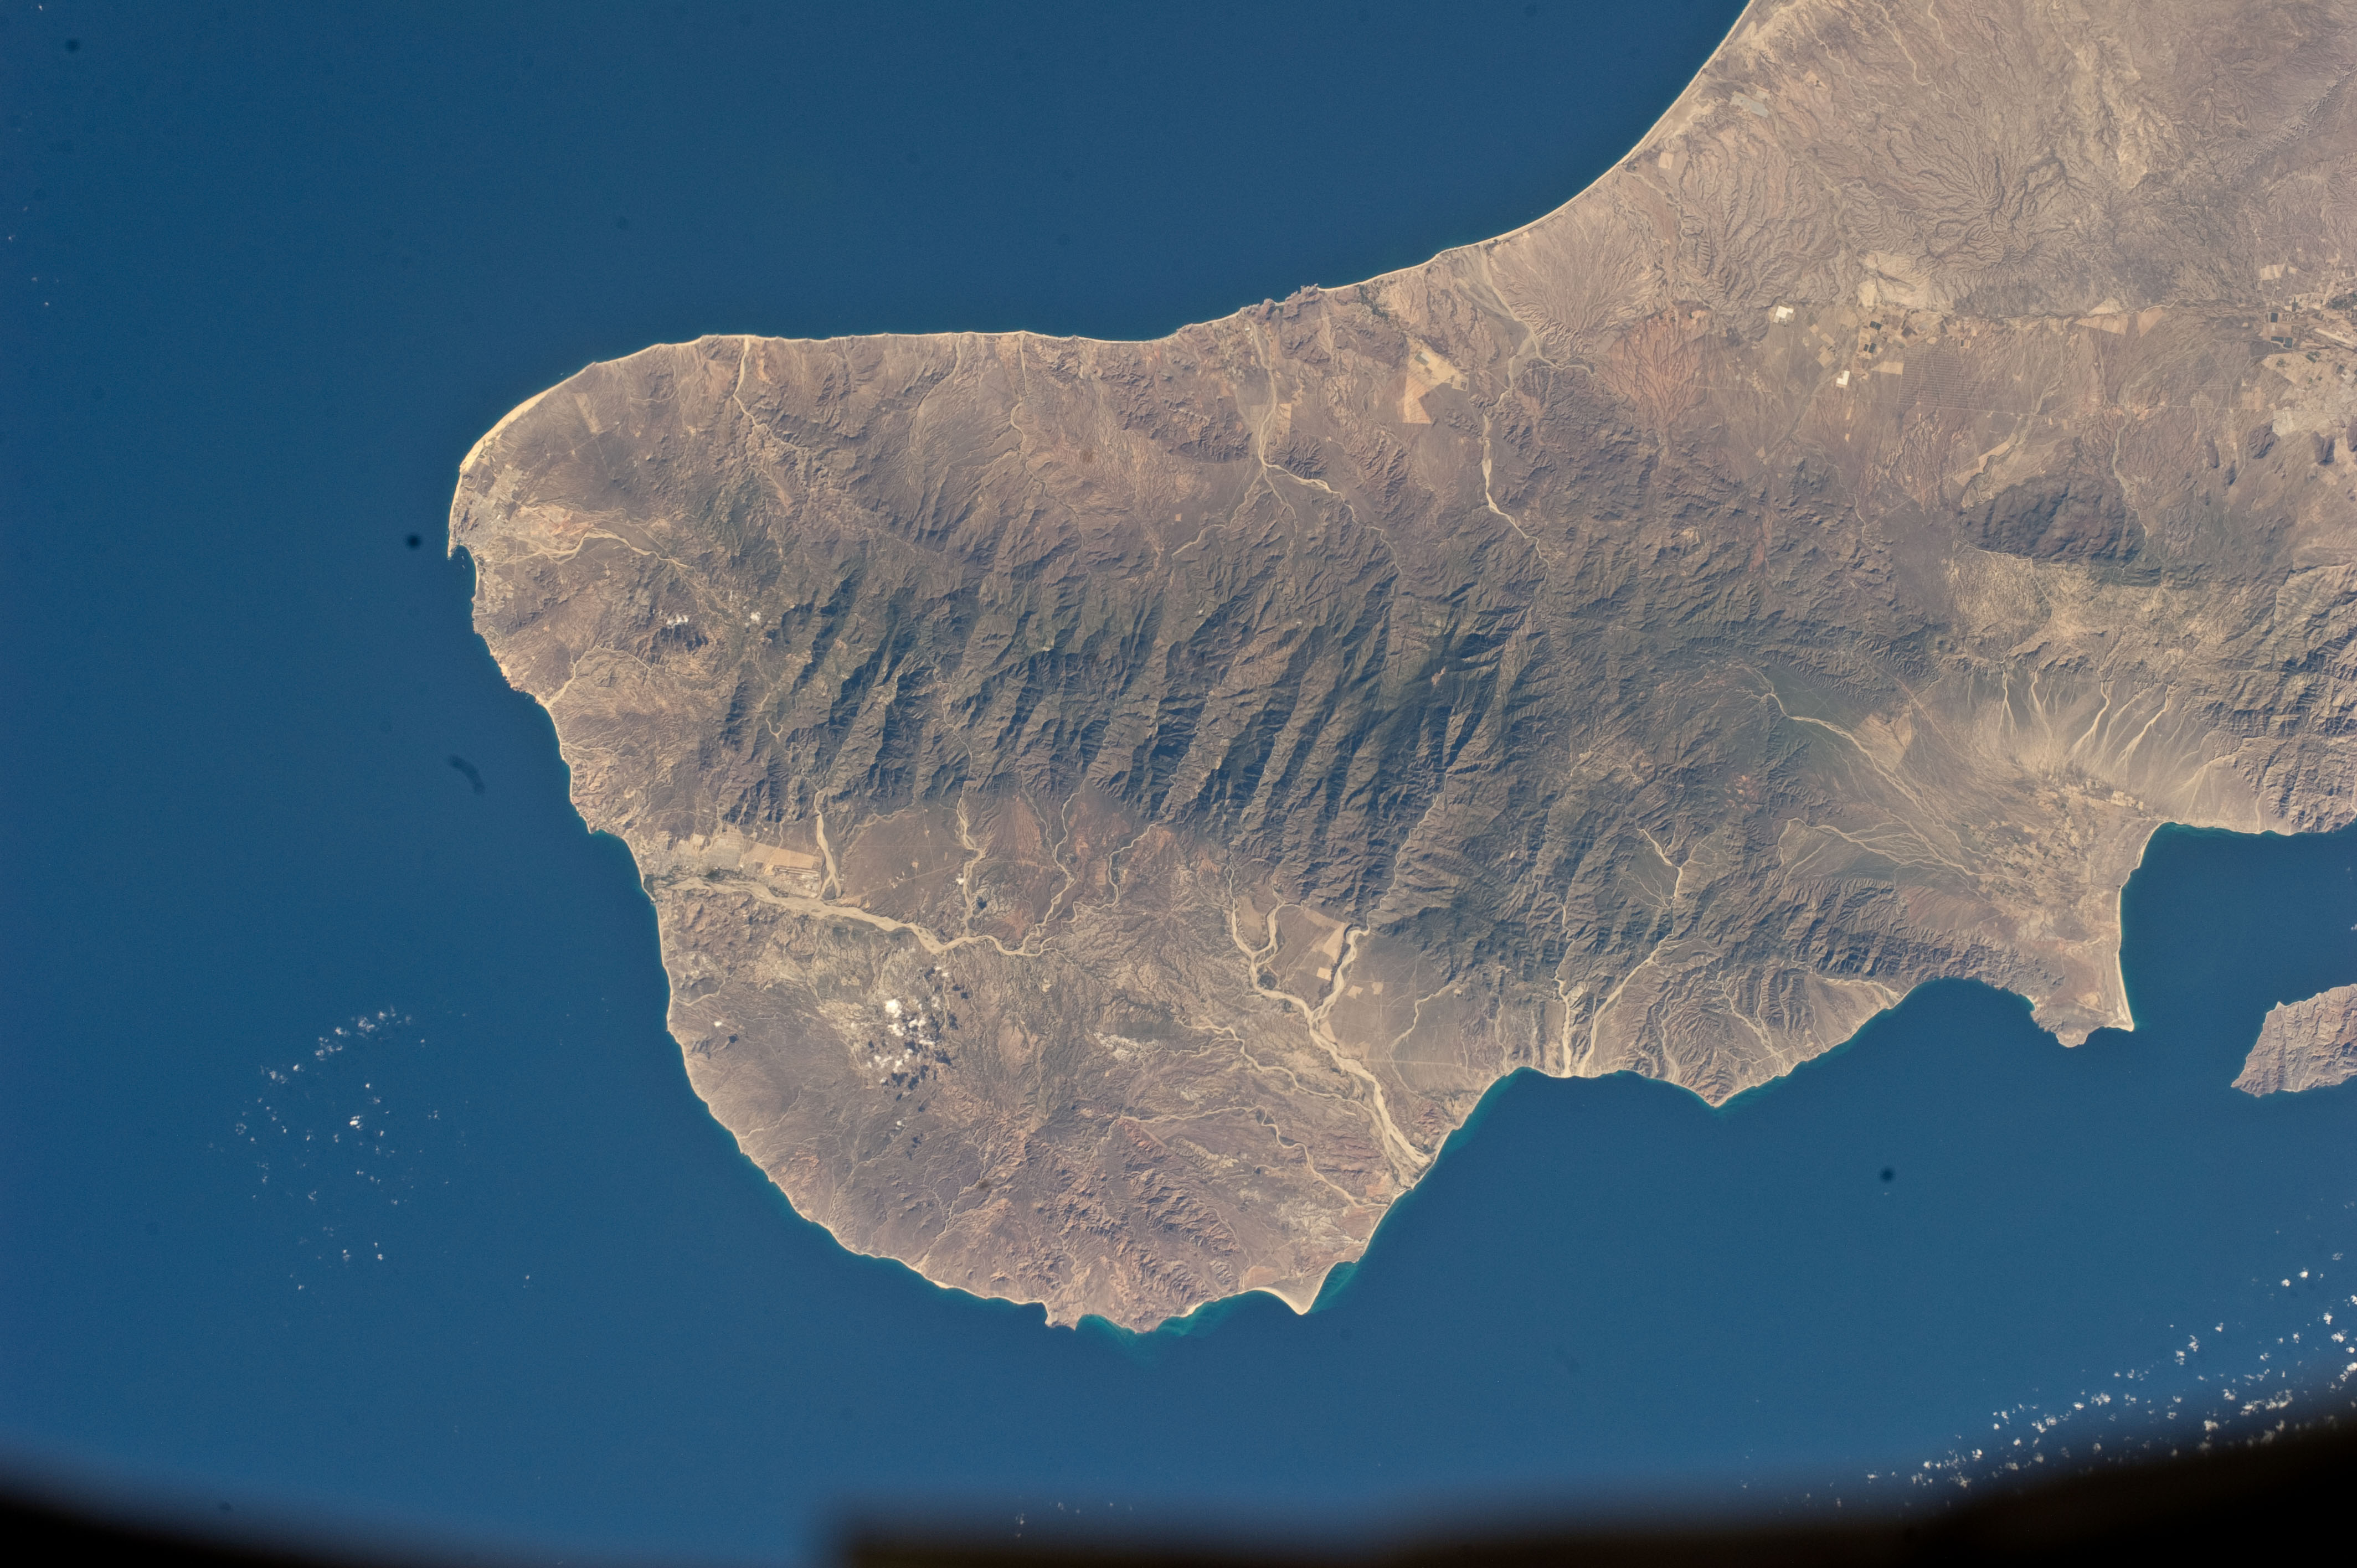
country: MEXICO
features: G. OF CALIFORNIA, PACIFIC O., SIERRA DE SAN LAZARO
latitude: 23.5
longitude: -110.0
